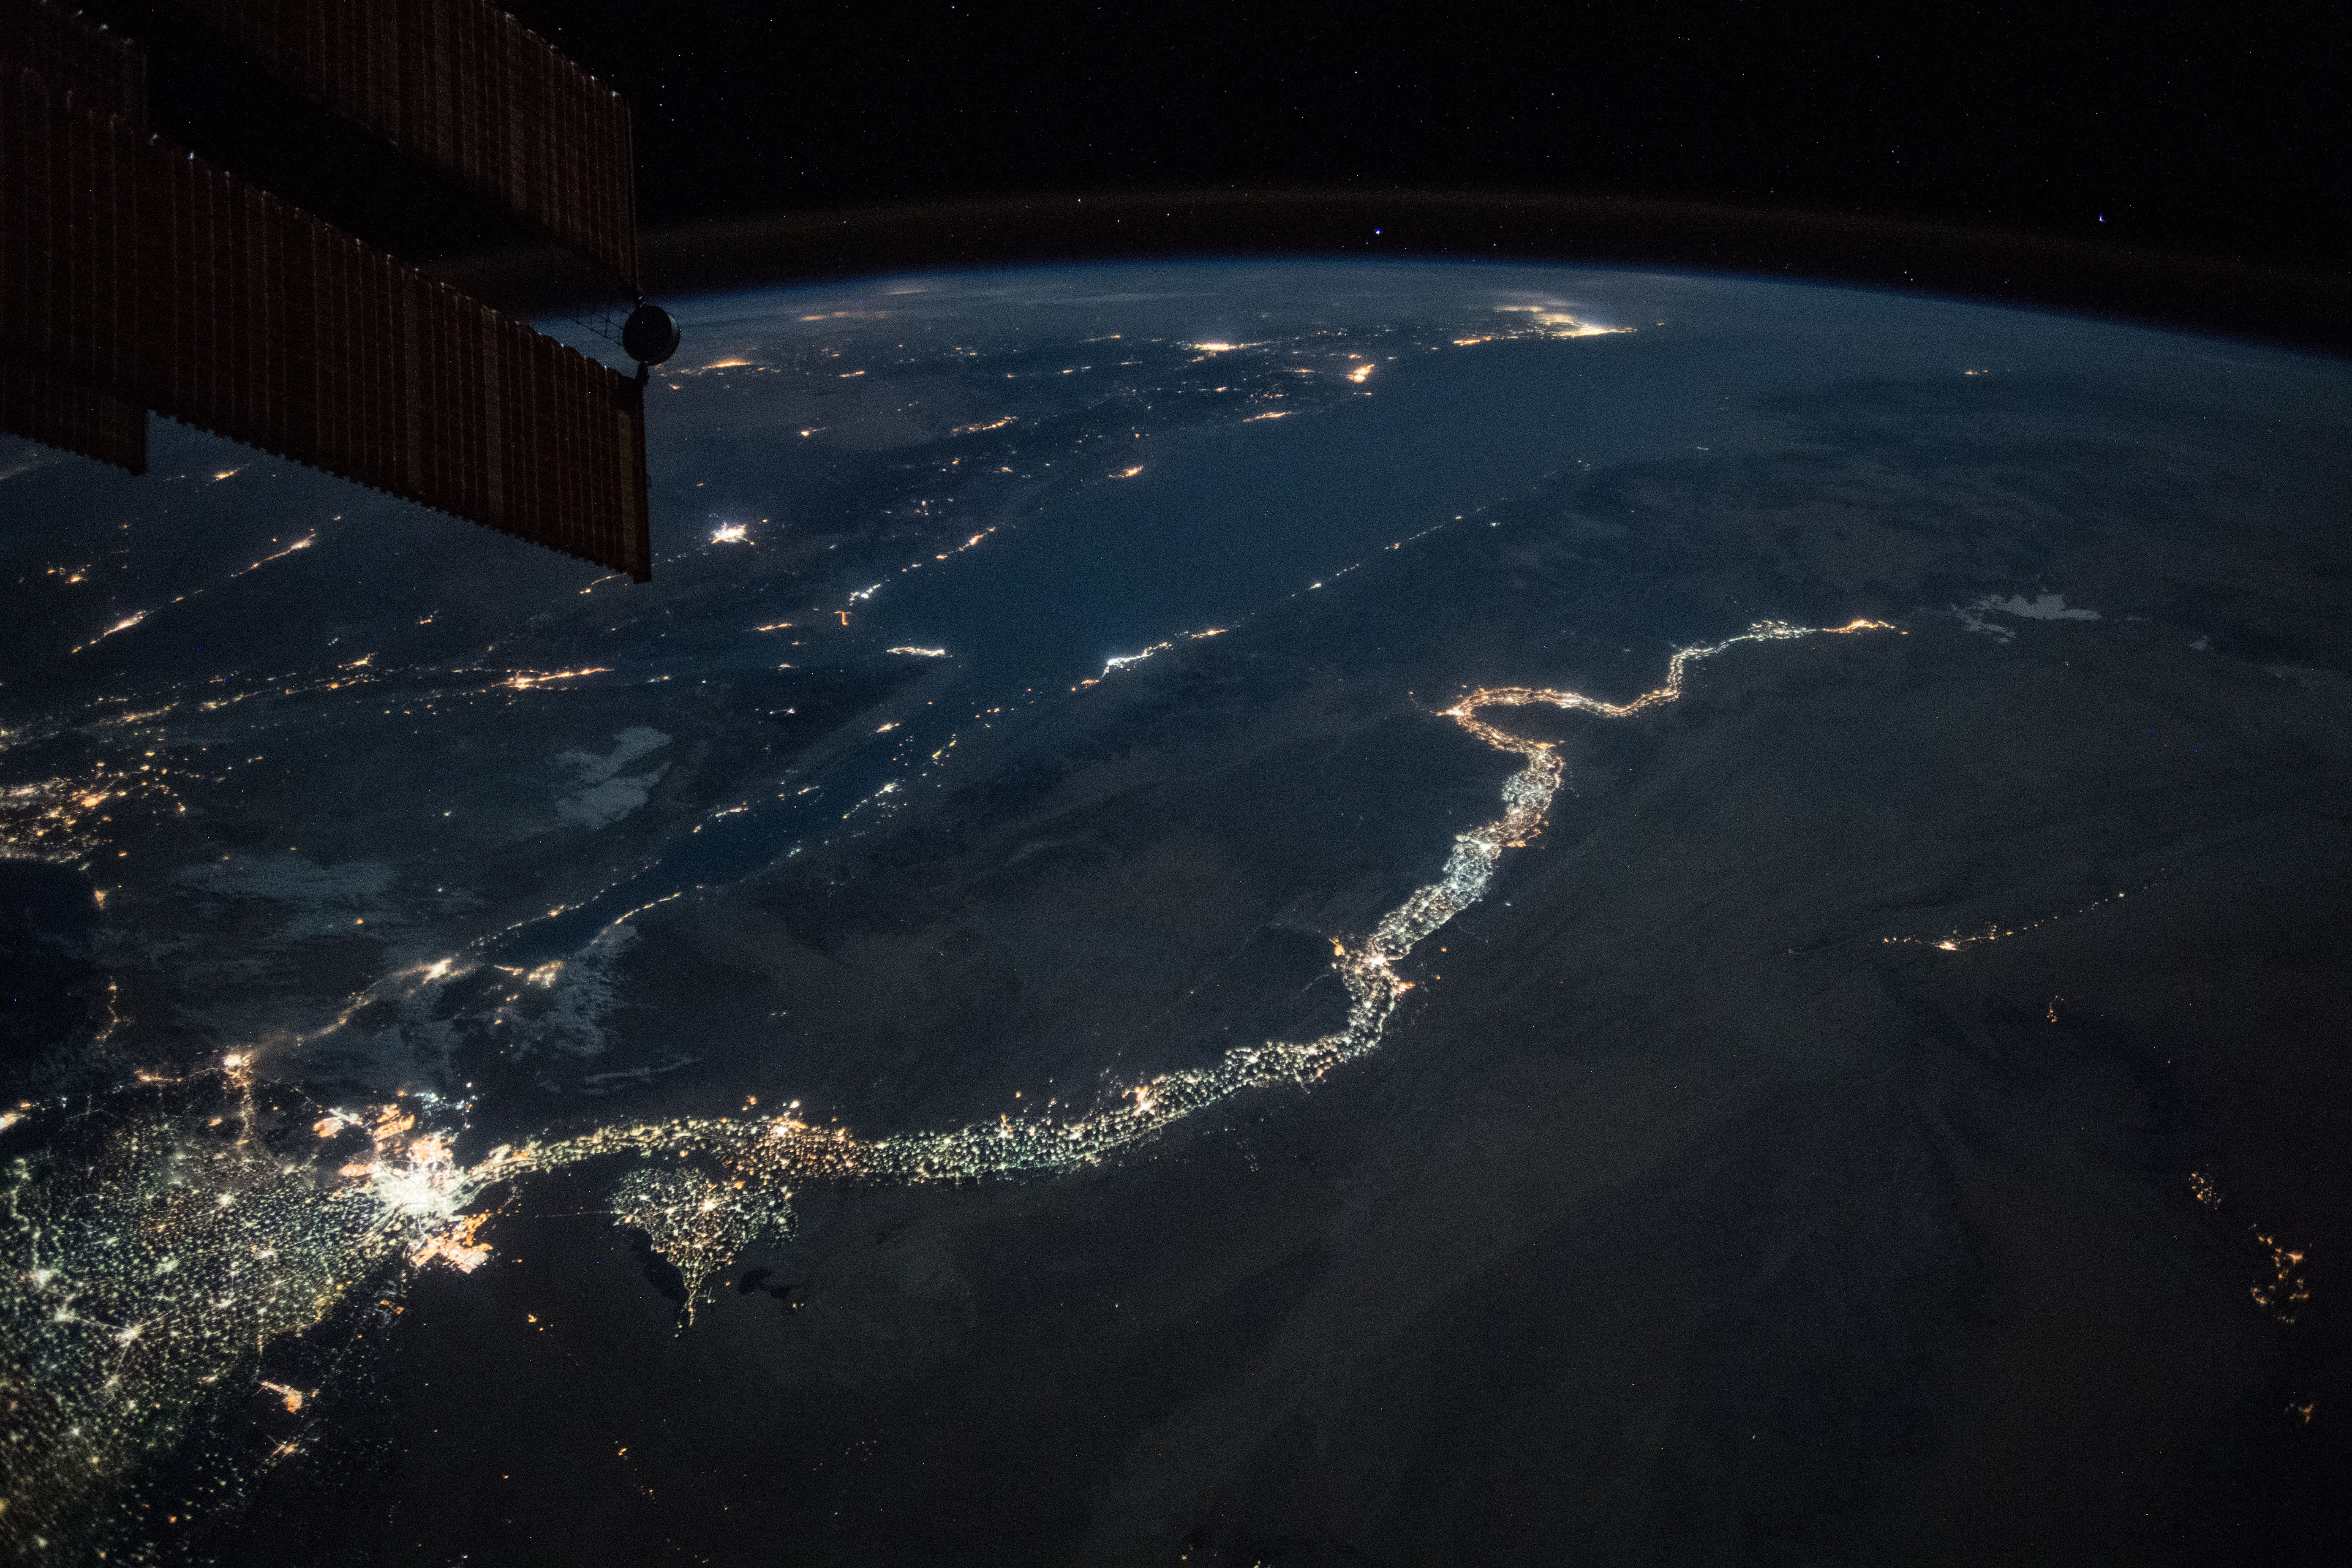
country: EGYPT
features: EASTERN DESERT, QENA CITY, GERGA CITY, SOHJAG, TAHTA CITY, GULF OF SUEZ, GULF OF AQABA, CAIRO CITY, FAIYUM CITY, MALLAWI CITY, NILE RIVER, NIGHT, EARTH LIMB
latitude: 27.5
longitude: 32.7
